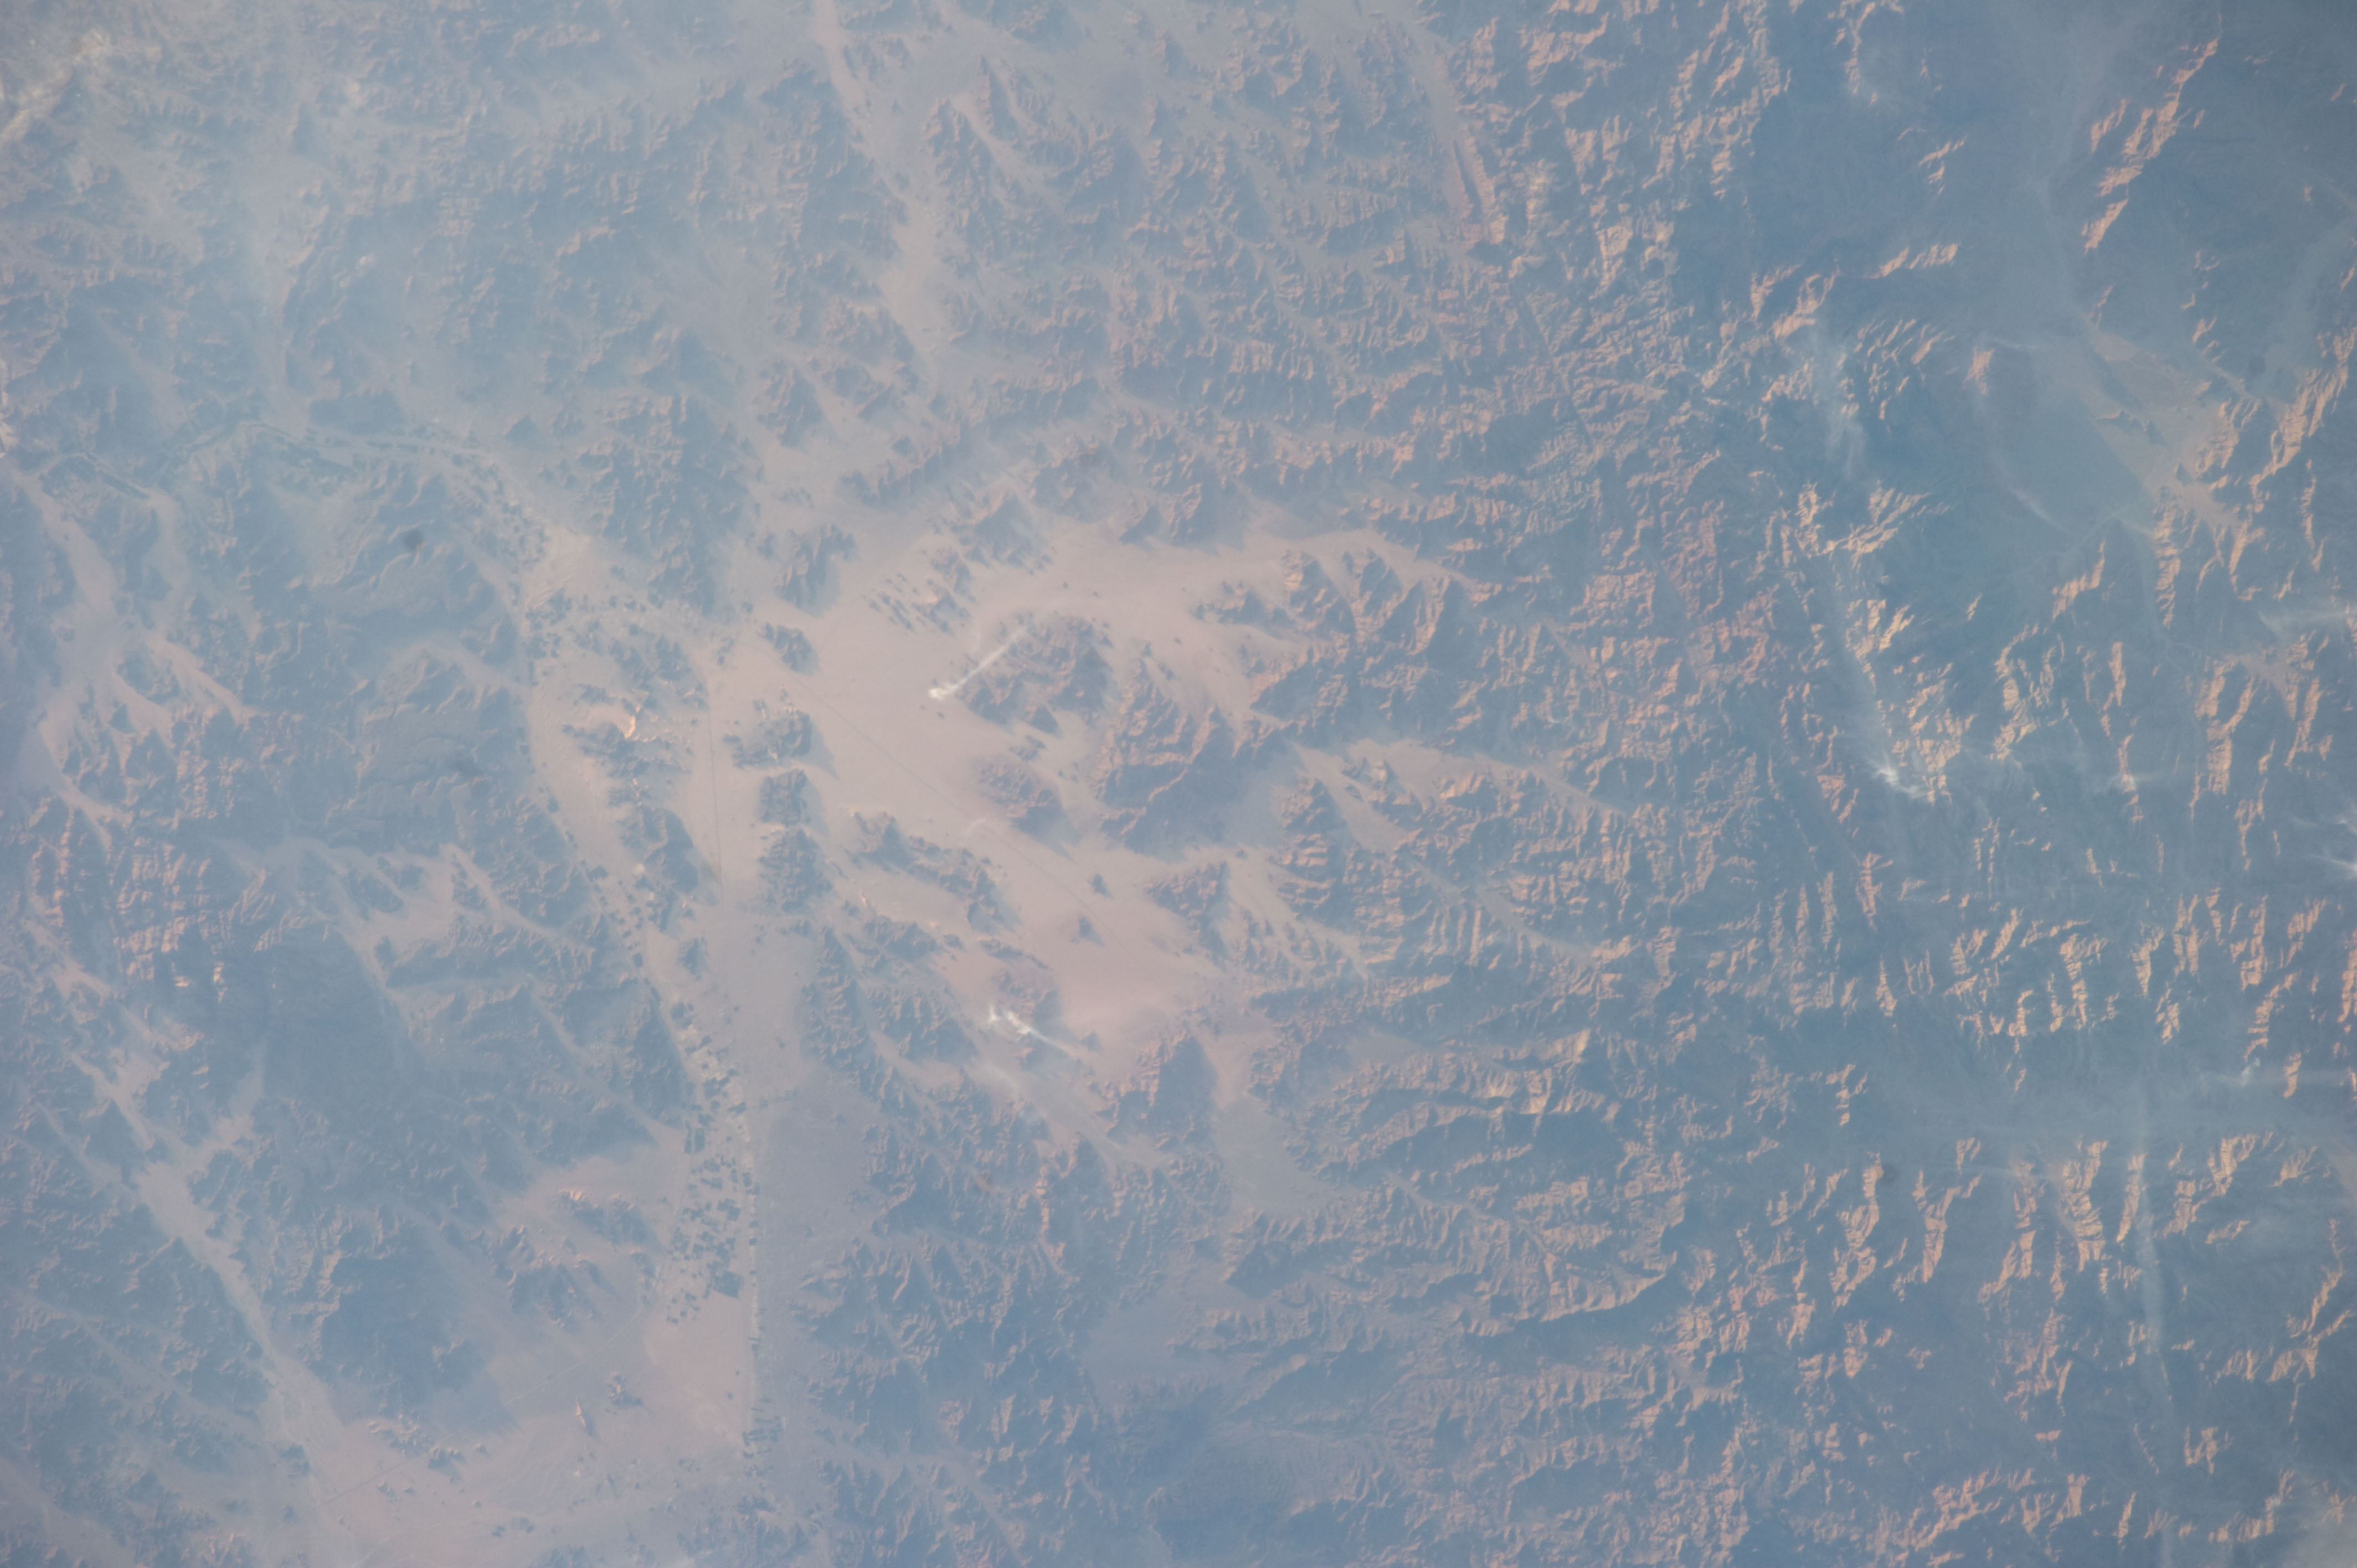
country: INDIA
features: MTS.
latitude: 24.6
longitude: 39.0
